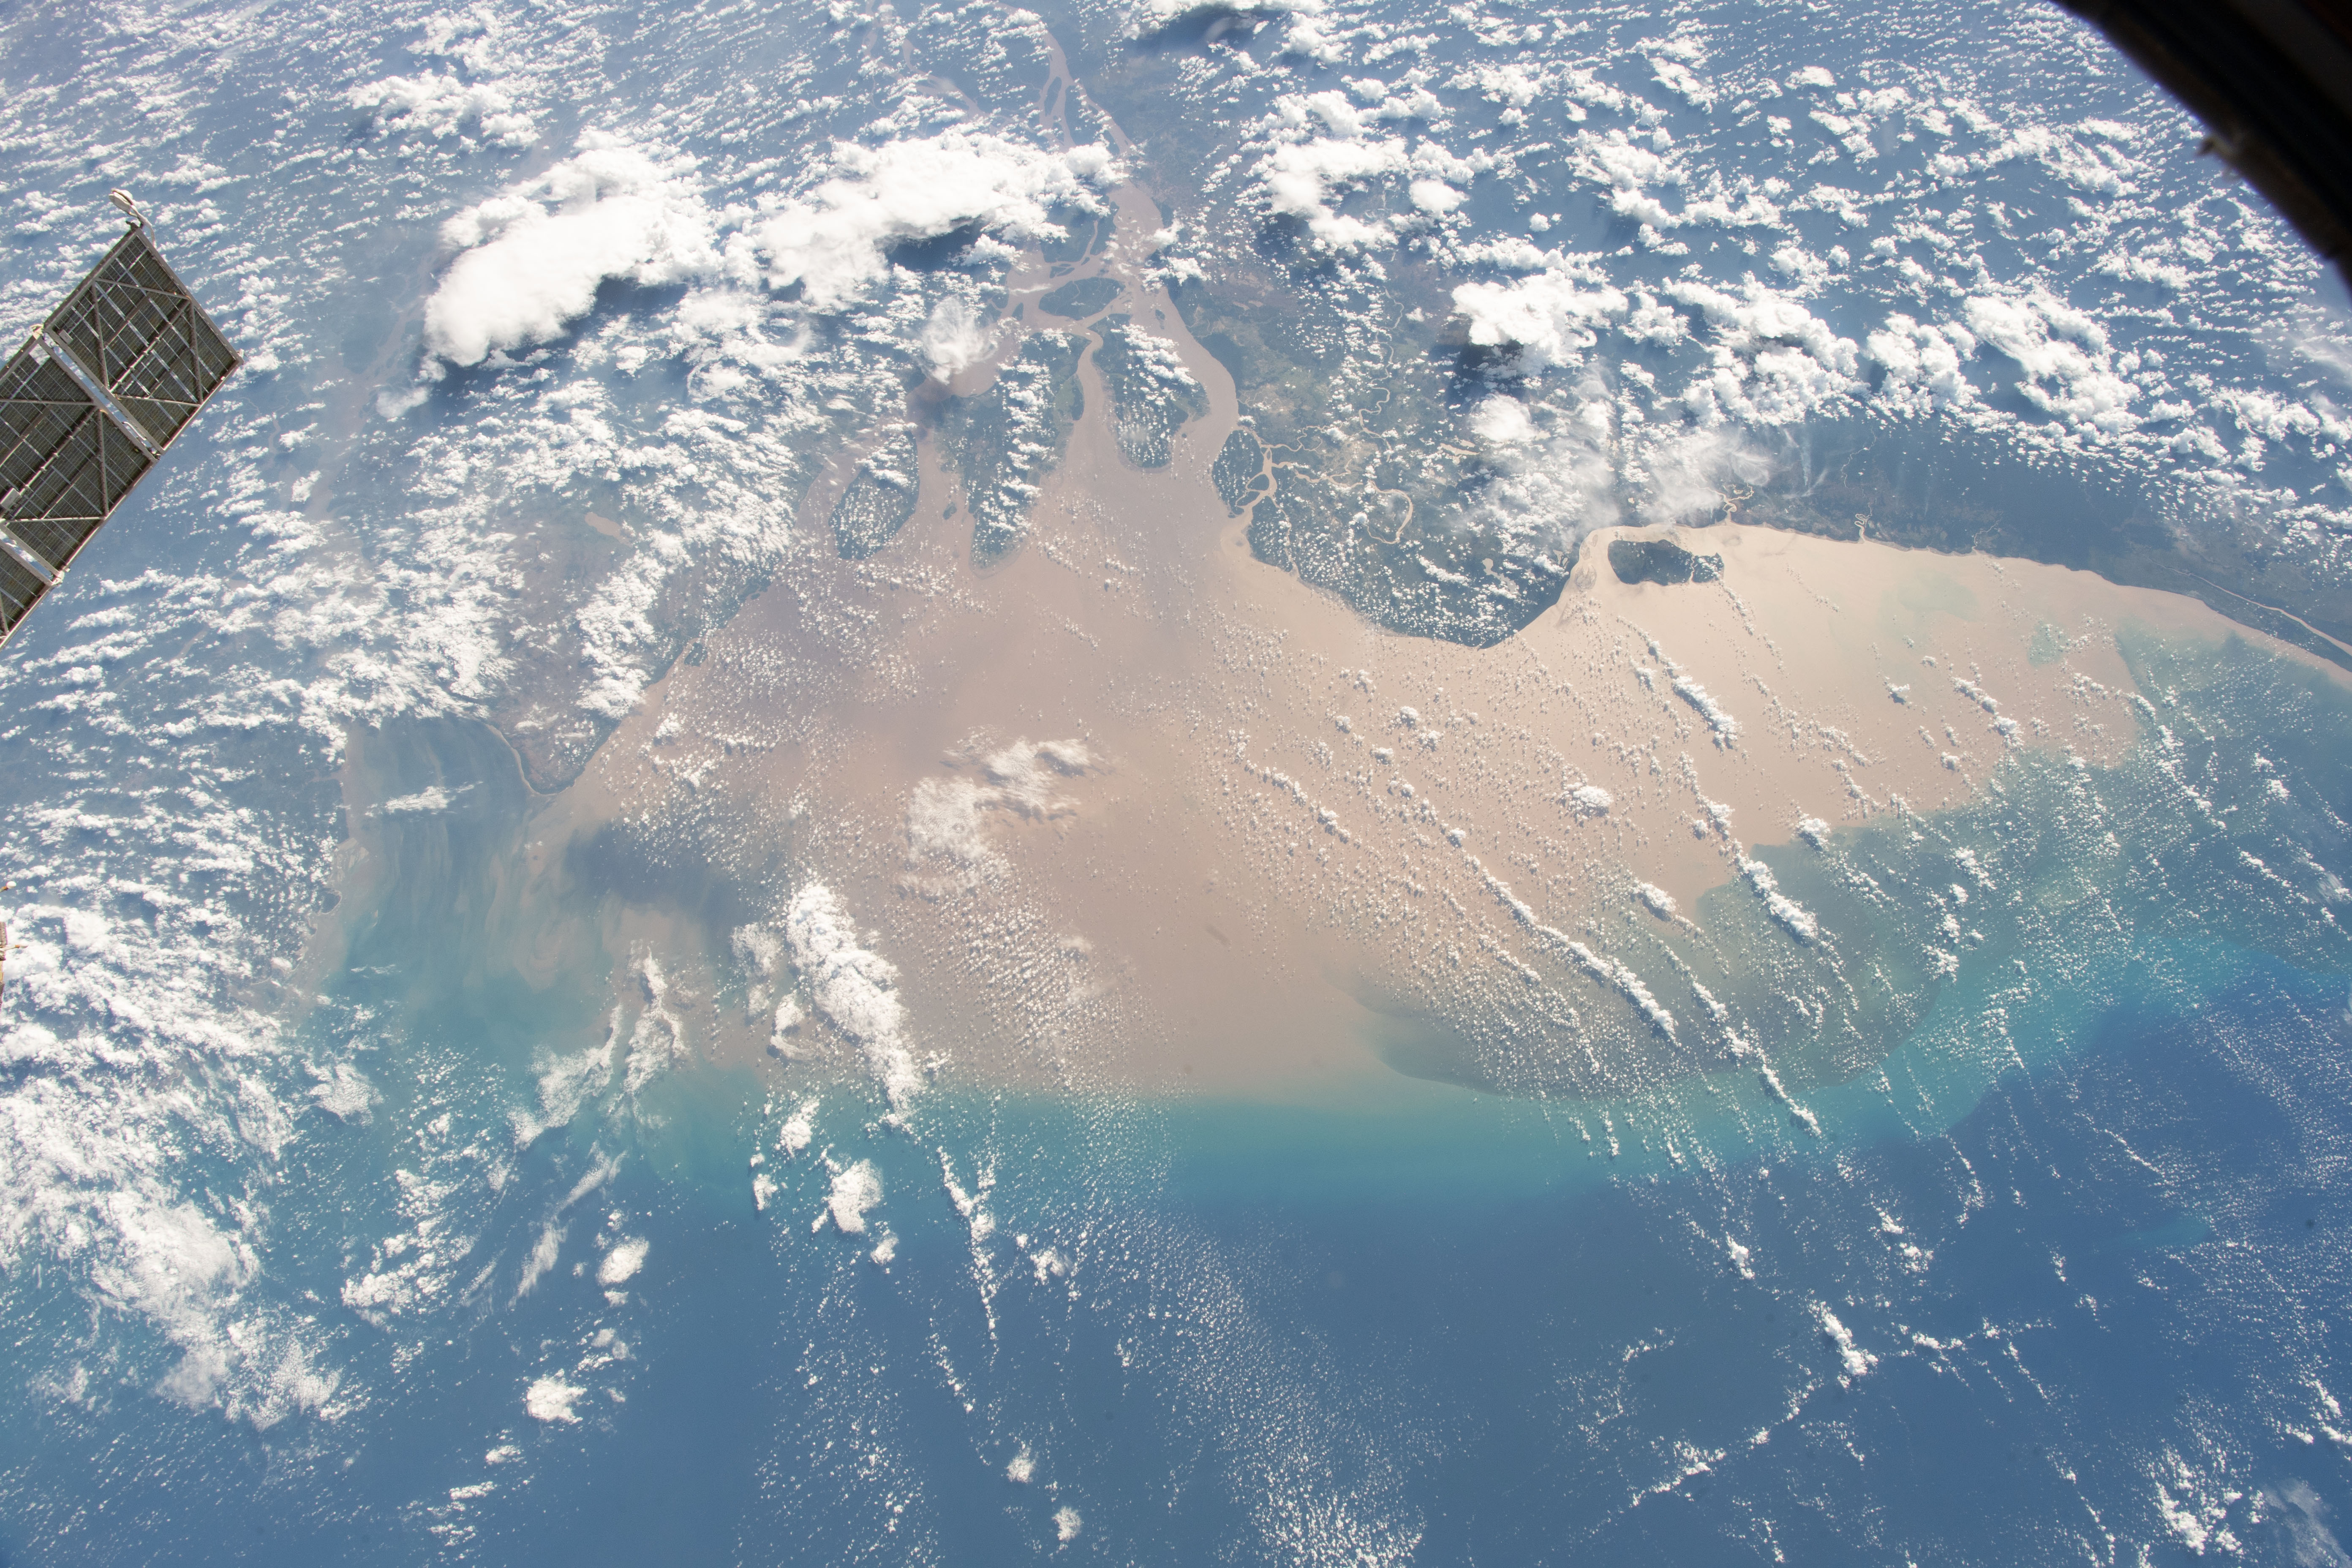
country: BRAZIL
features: MARAJO LAKE, SANTA ROSA BAY, CASTANHAL, BELEM
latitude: 1.2
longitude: -48.8
